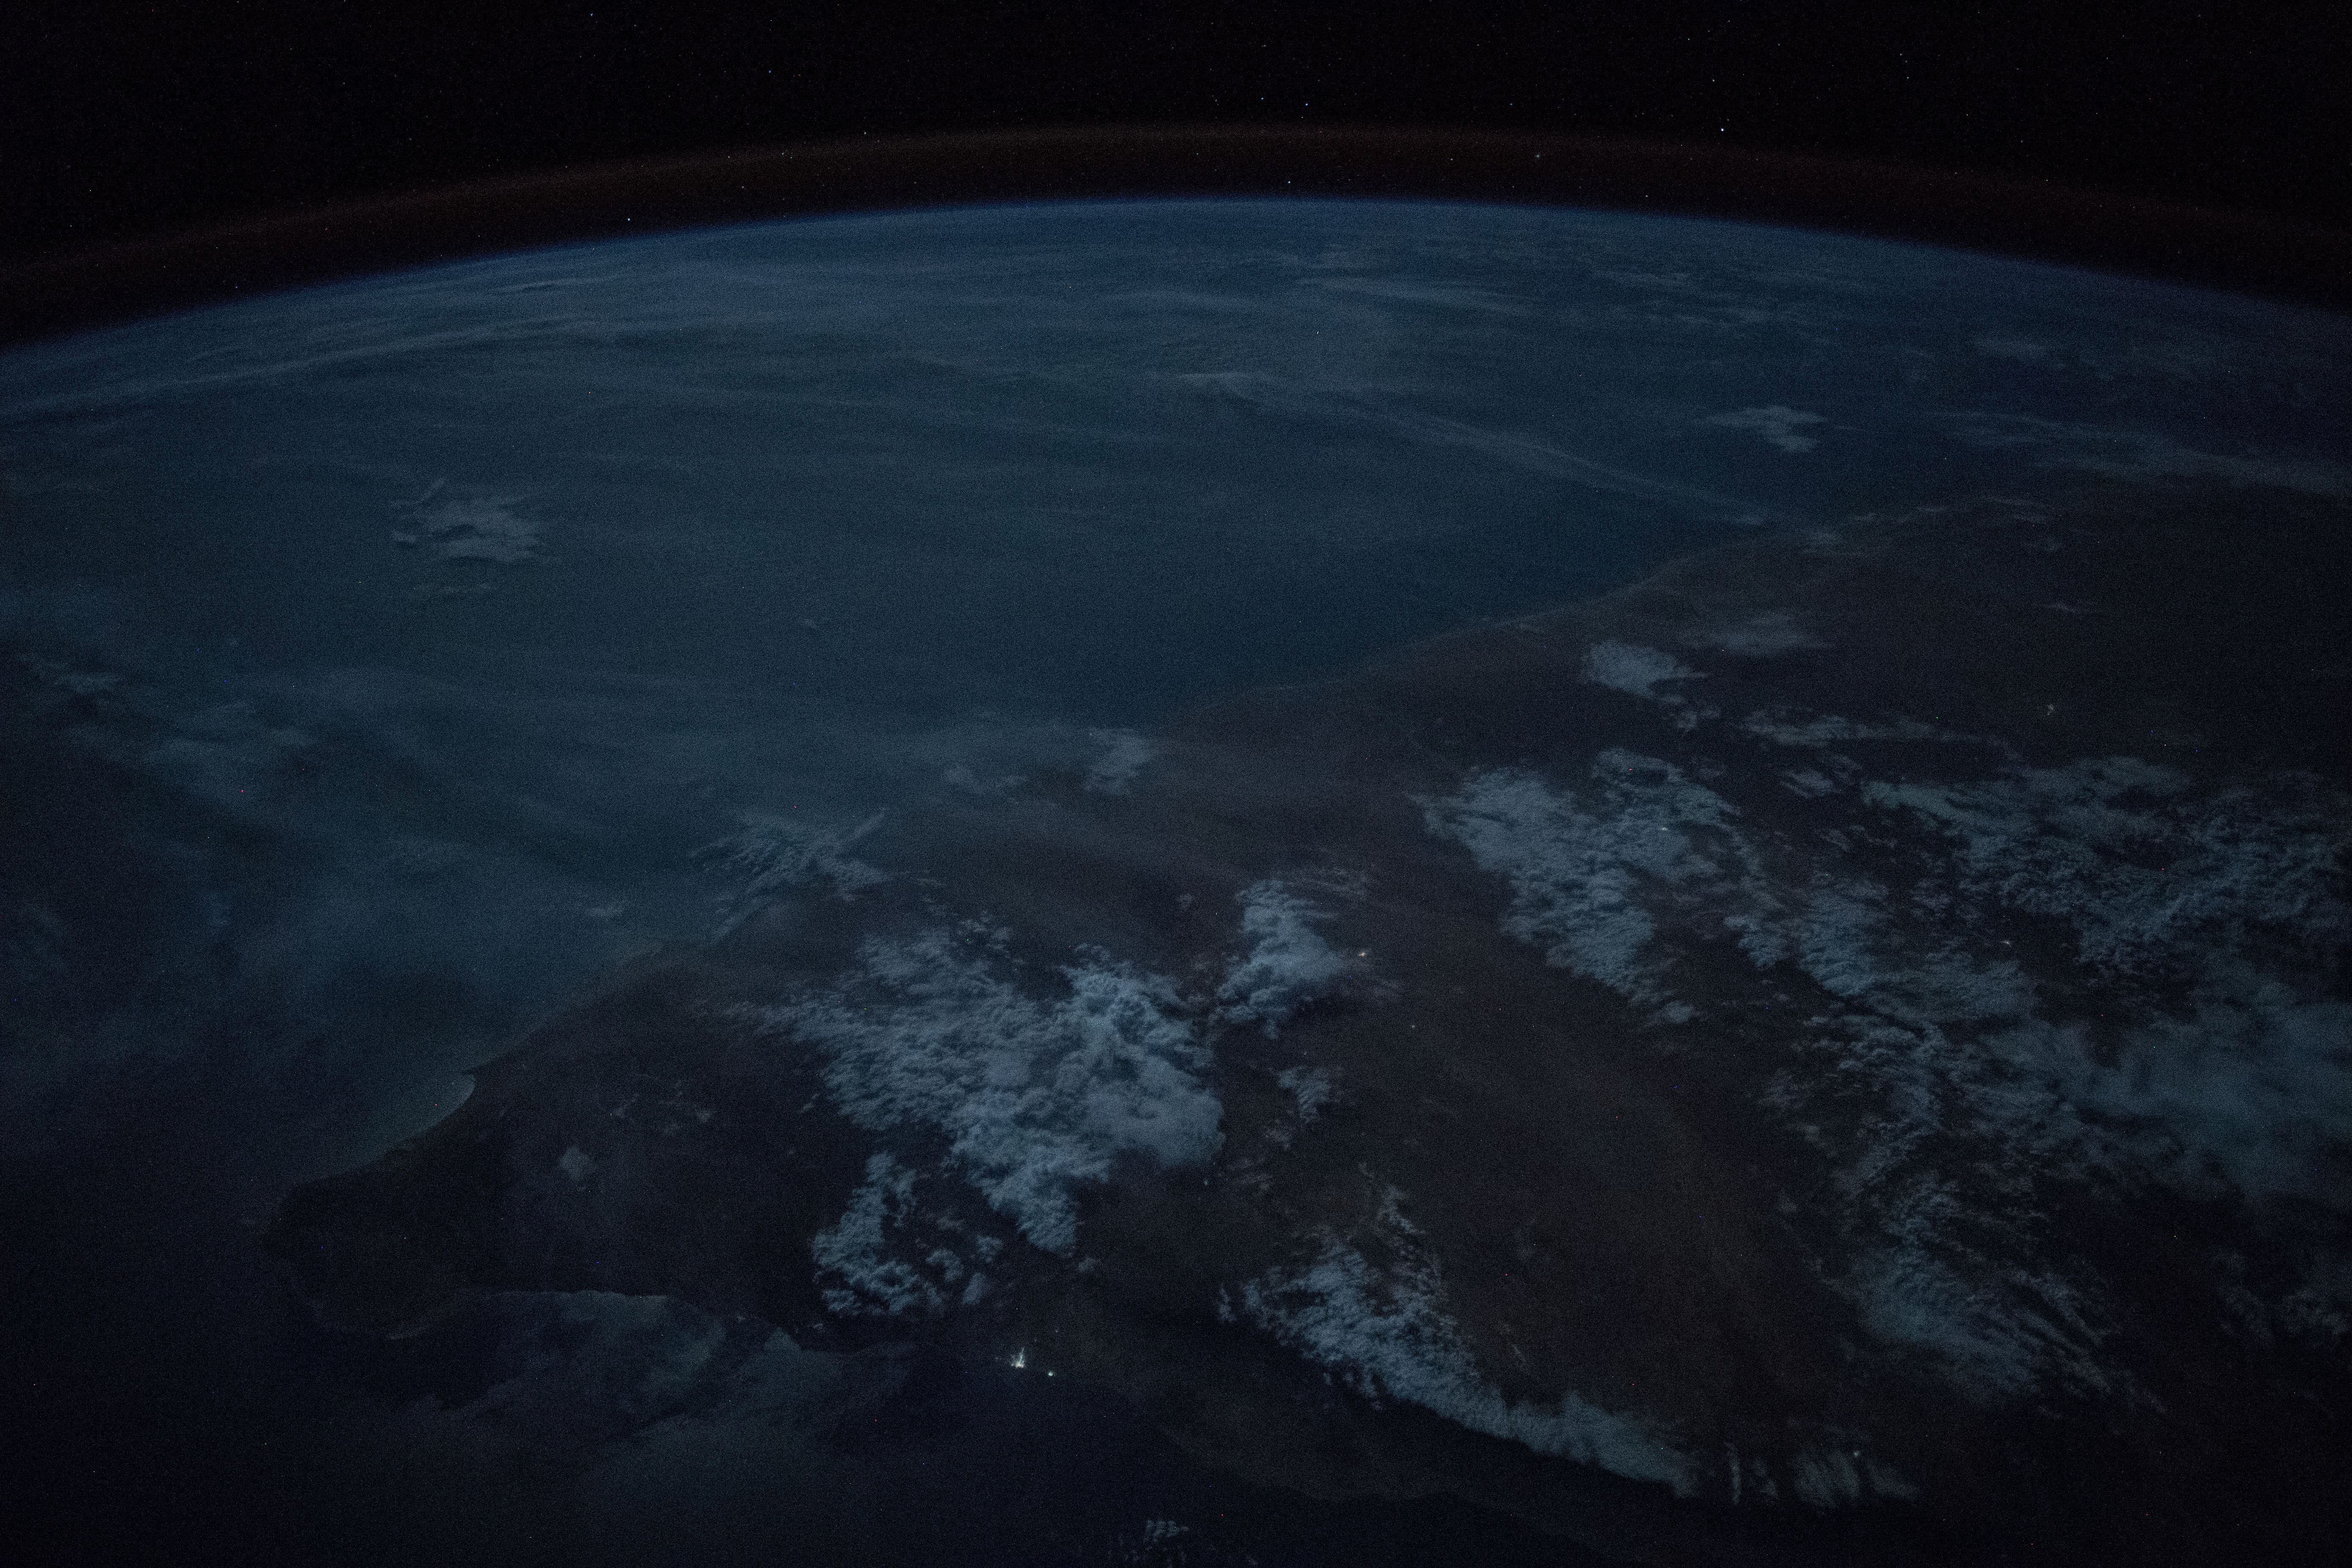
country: SOMALIA
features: GULF OF ADEN, OGO MOUNTAINS, BOSASO CITY, HAYLAN CITY, BURCO CITY, EYL CITY, NIGHT, EARTH LIMB
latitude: 8.4
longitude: 49.4
